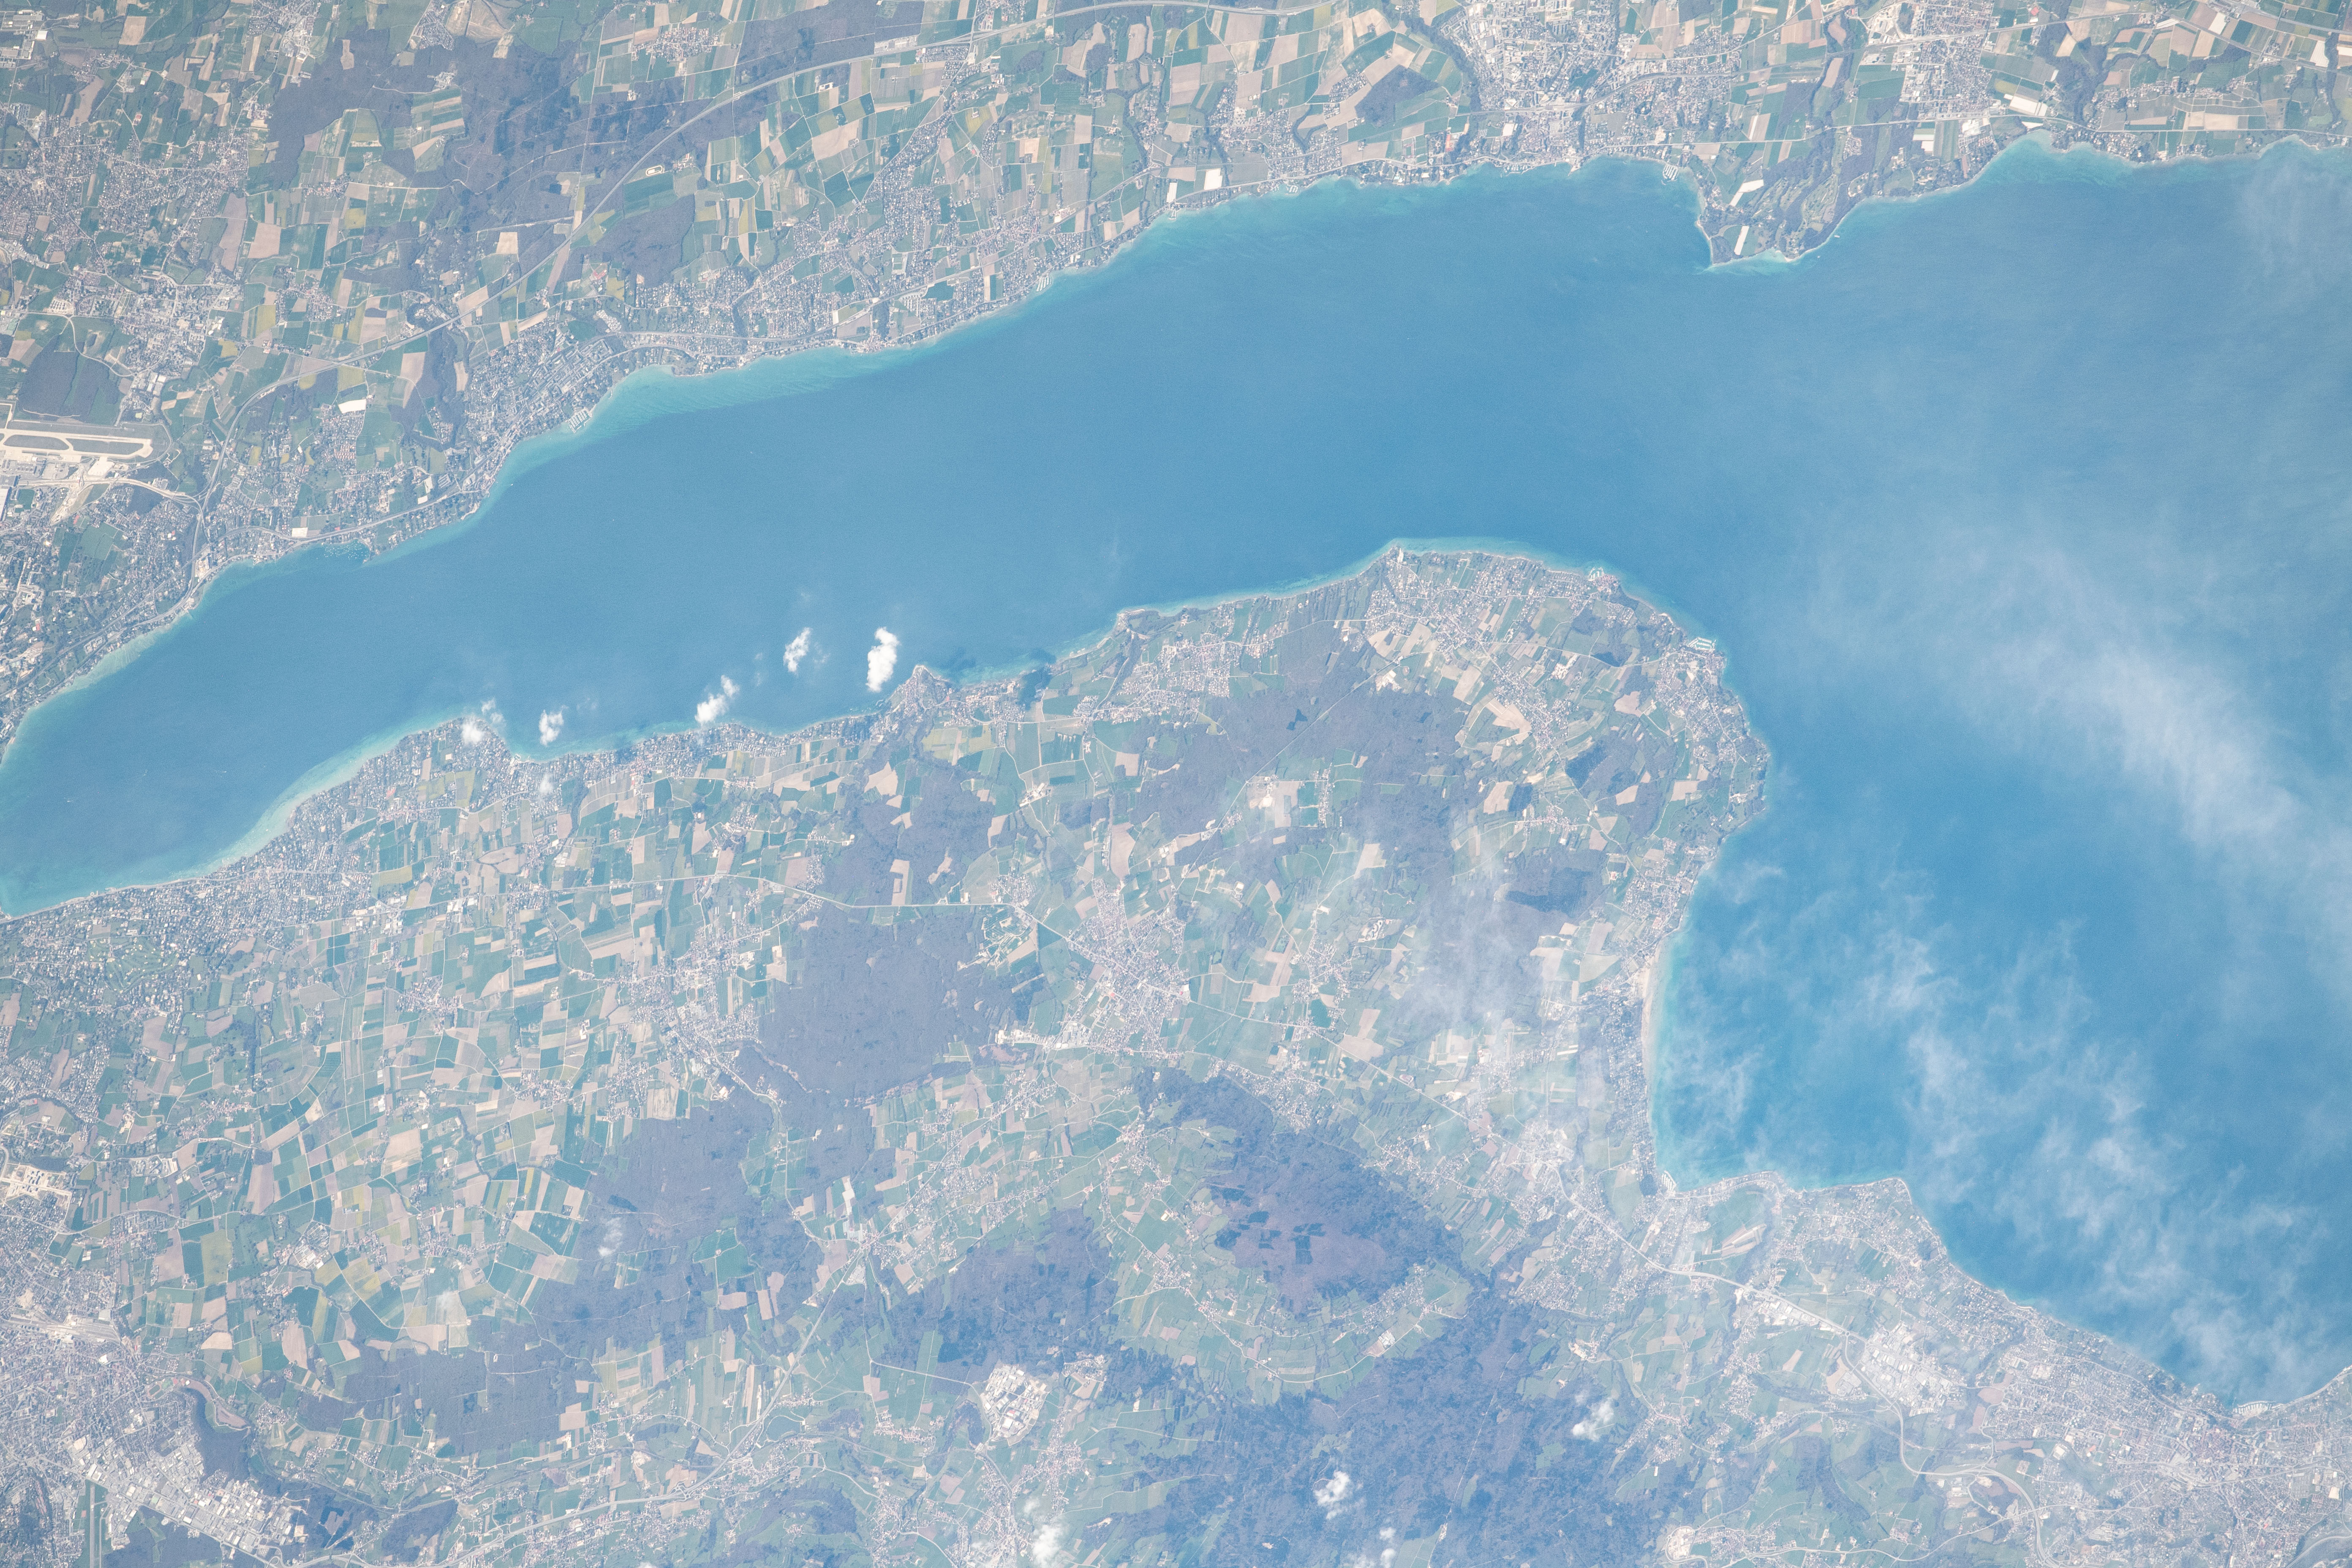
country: FRANCE
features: LAKE GENEVA, DOUVAINE, AGRICULTURE
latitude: 46.4
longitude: 6.3
